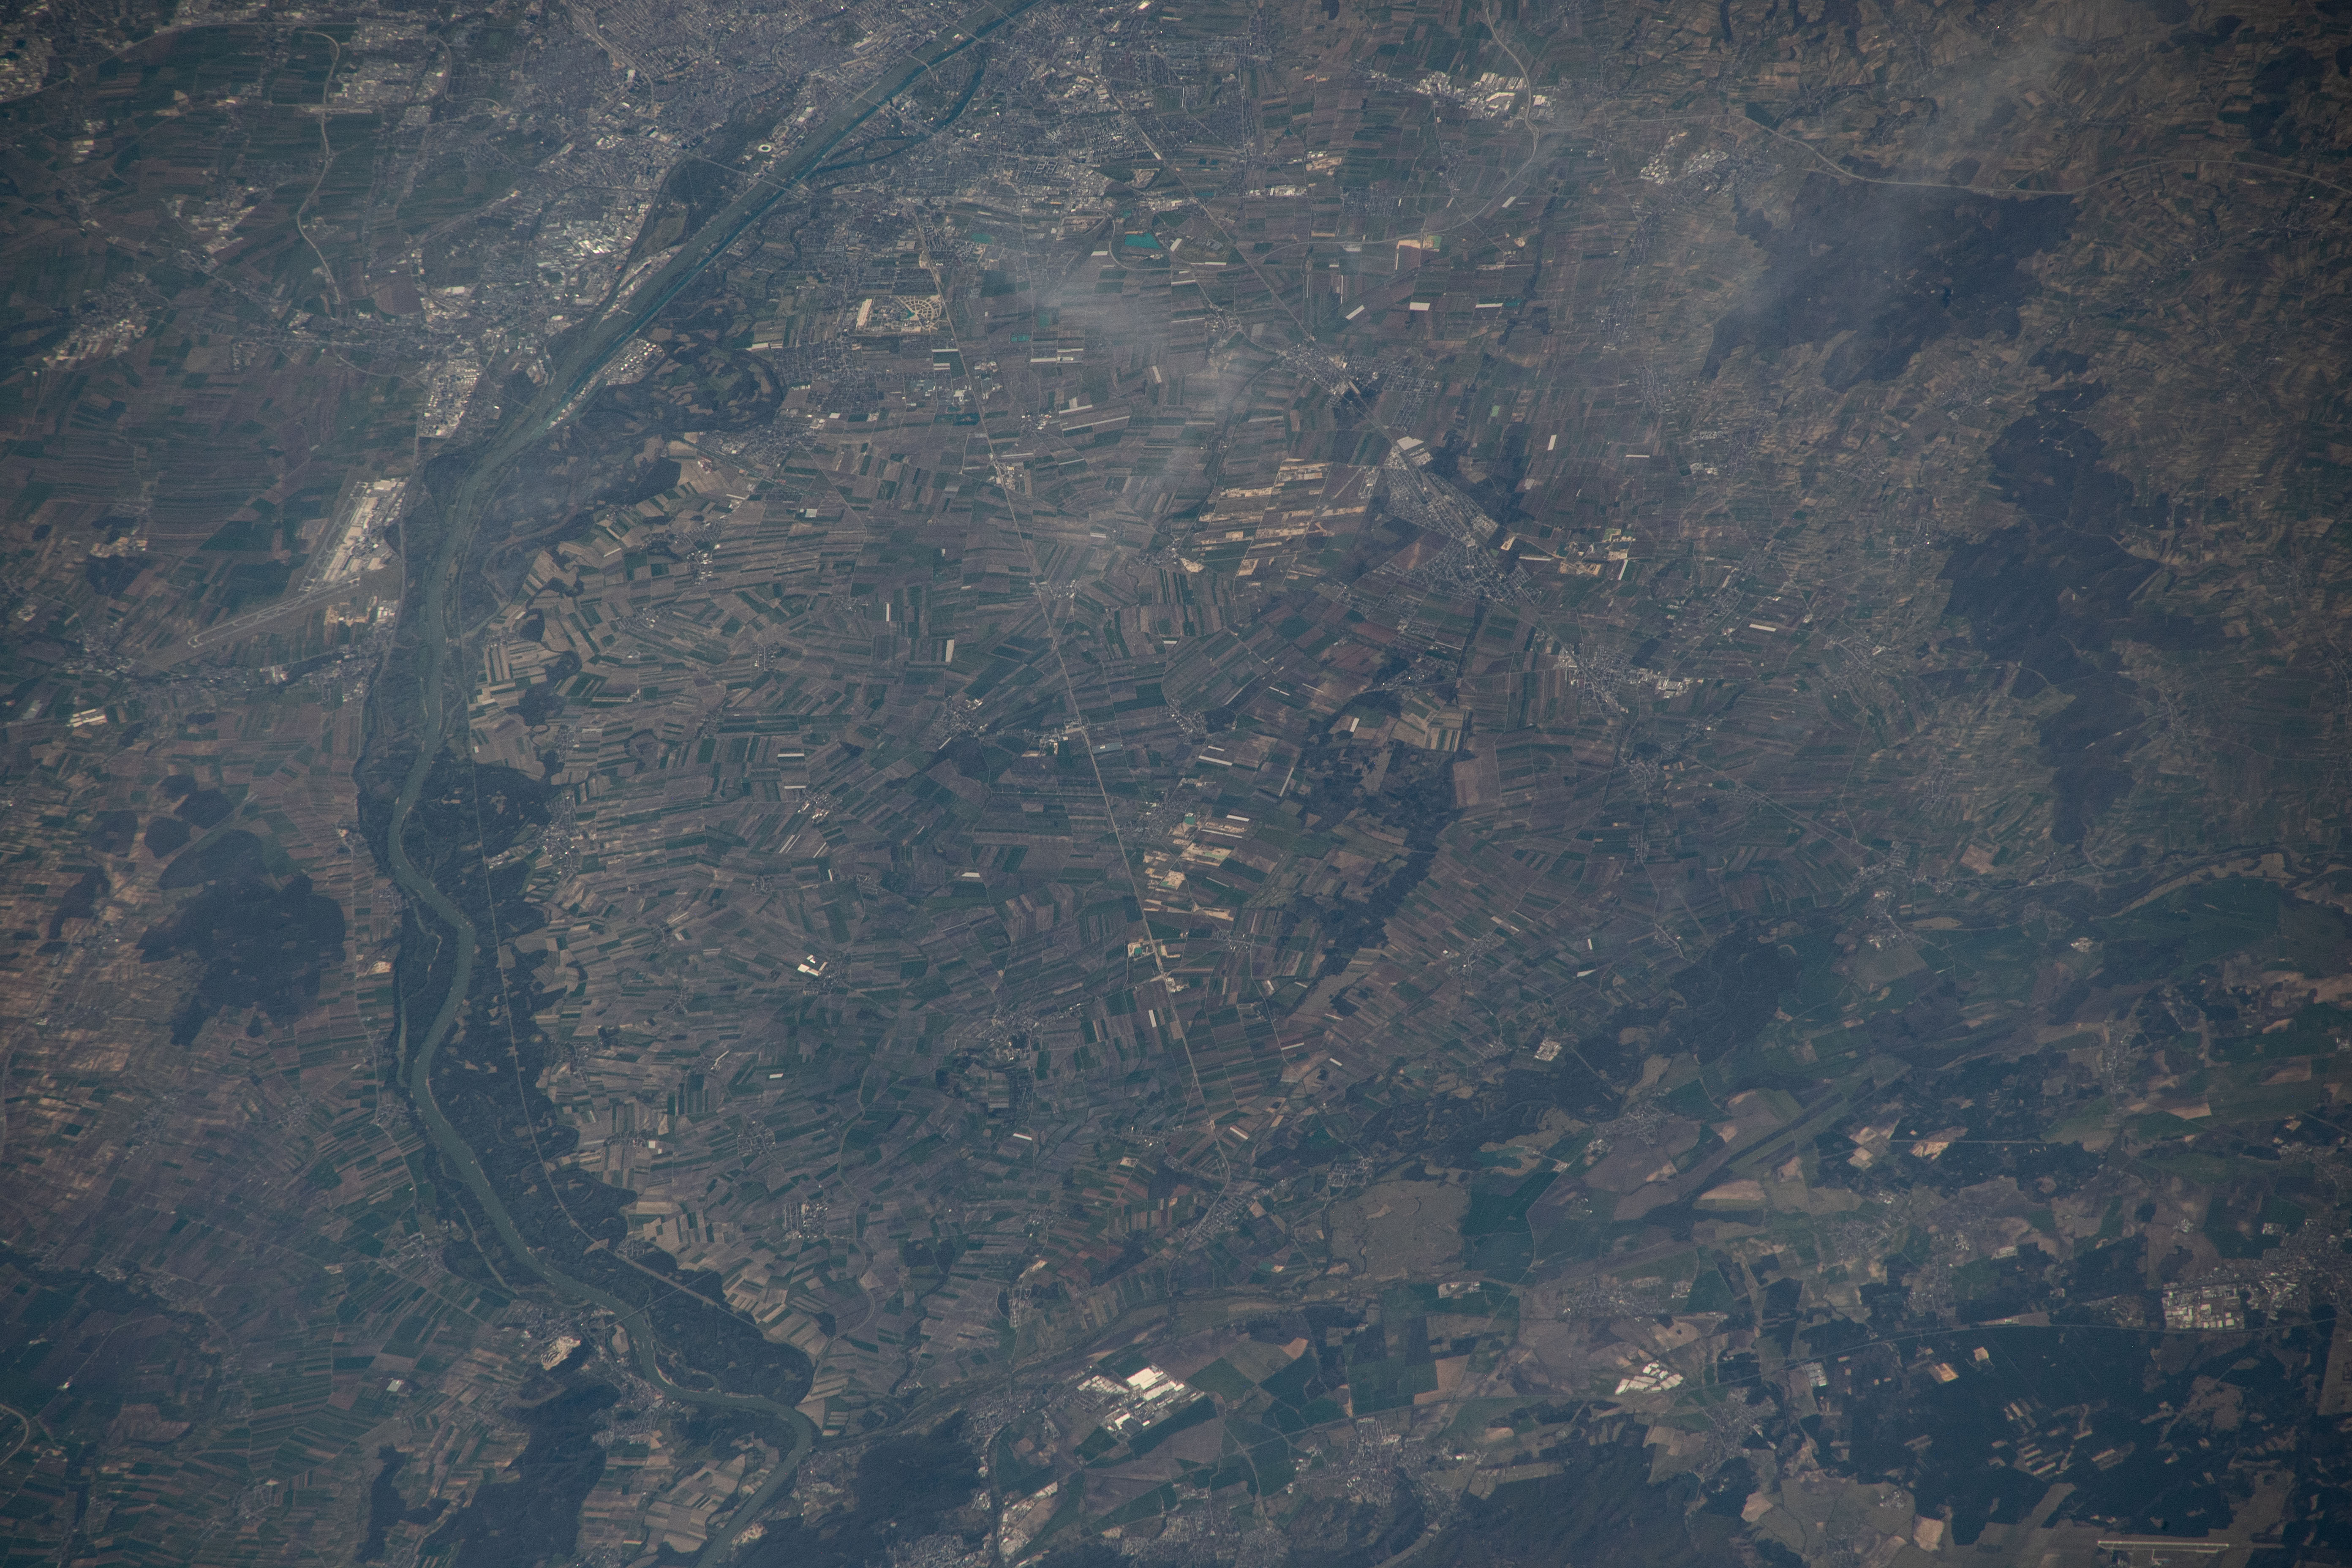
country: AUSTRIA
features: AUSTRIA,CITY OF VIENNA,DANUBE RIVER
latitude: 48.3
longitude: 16.7
